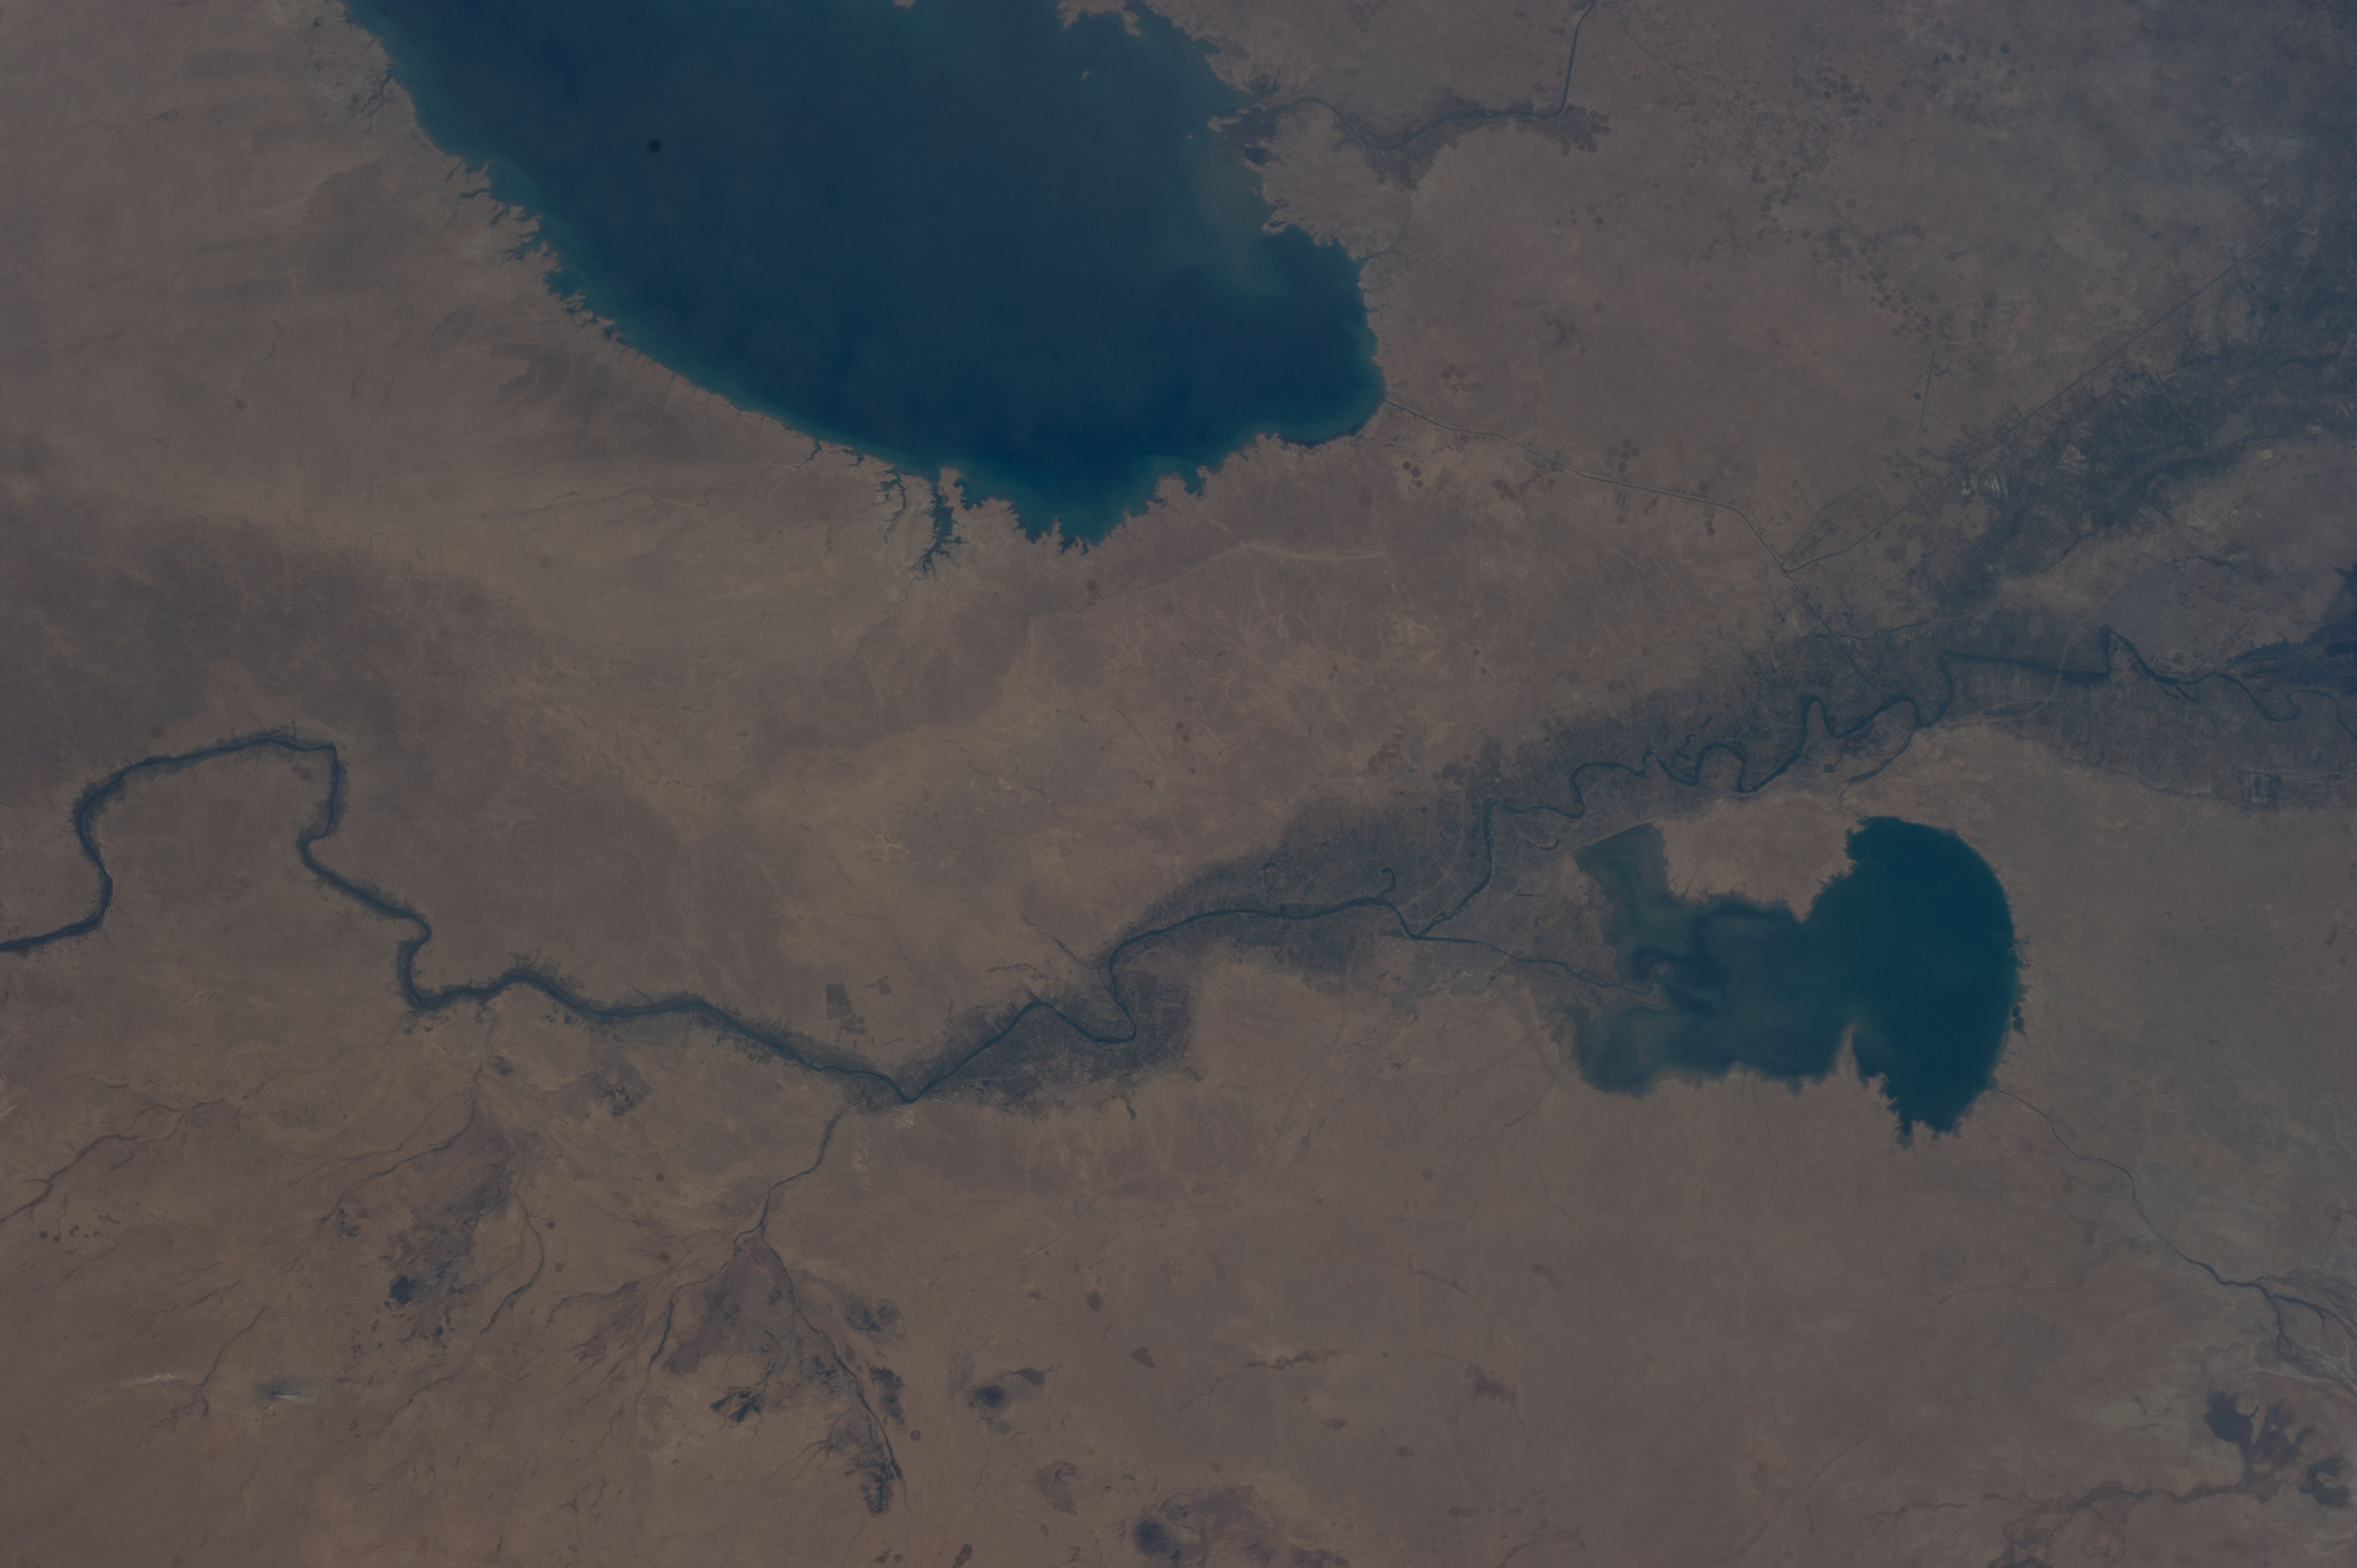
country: IRAQ
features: THERTHAR LAKE, HABBANIYAH LAKE, DESERT, RAMADI
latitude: 33.6
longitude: 43.1
